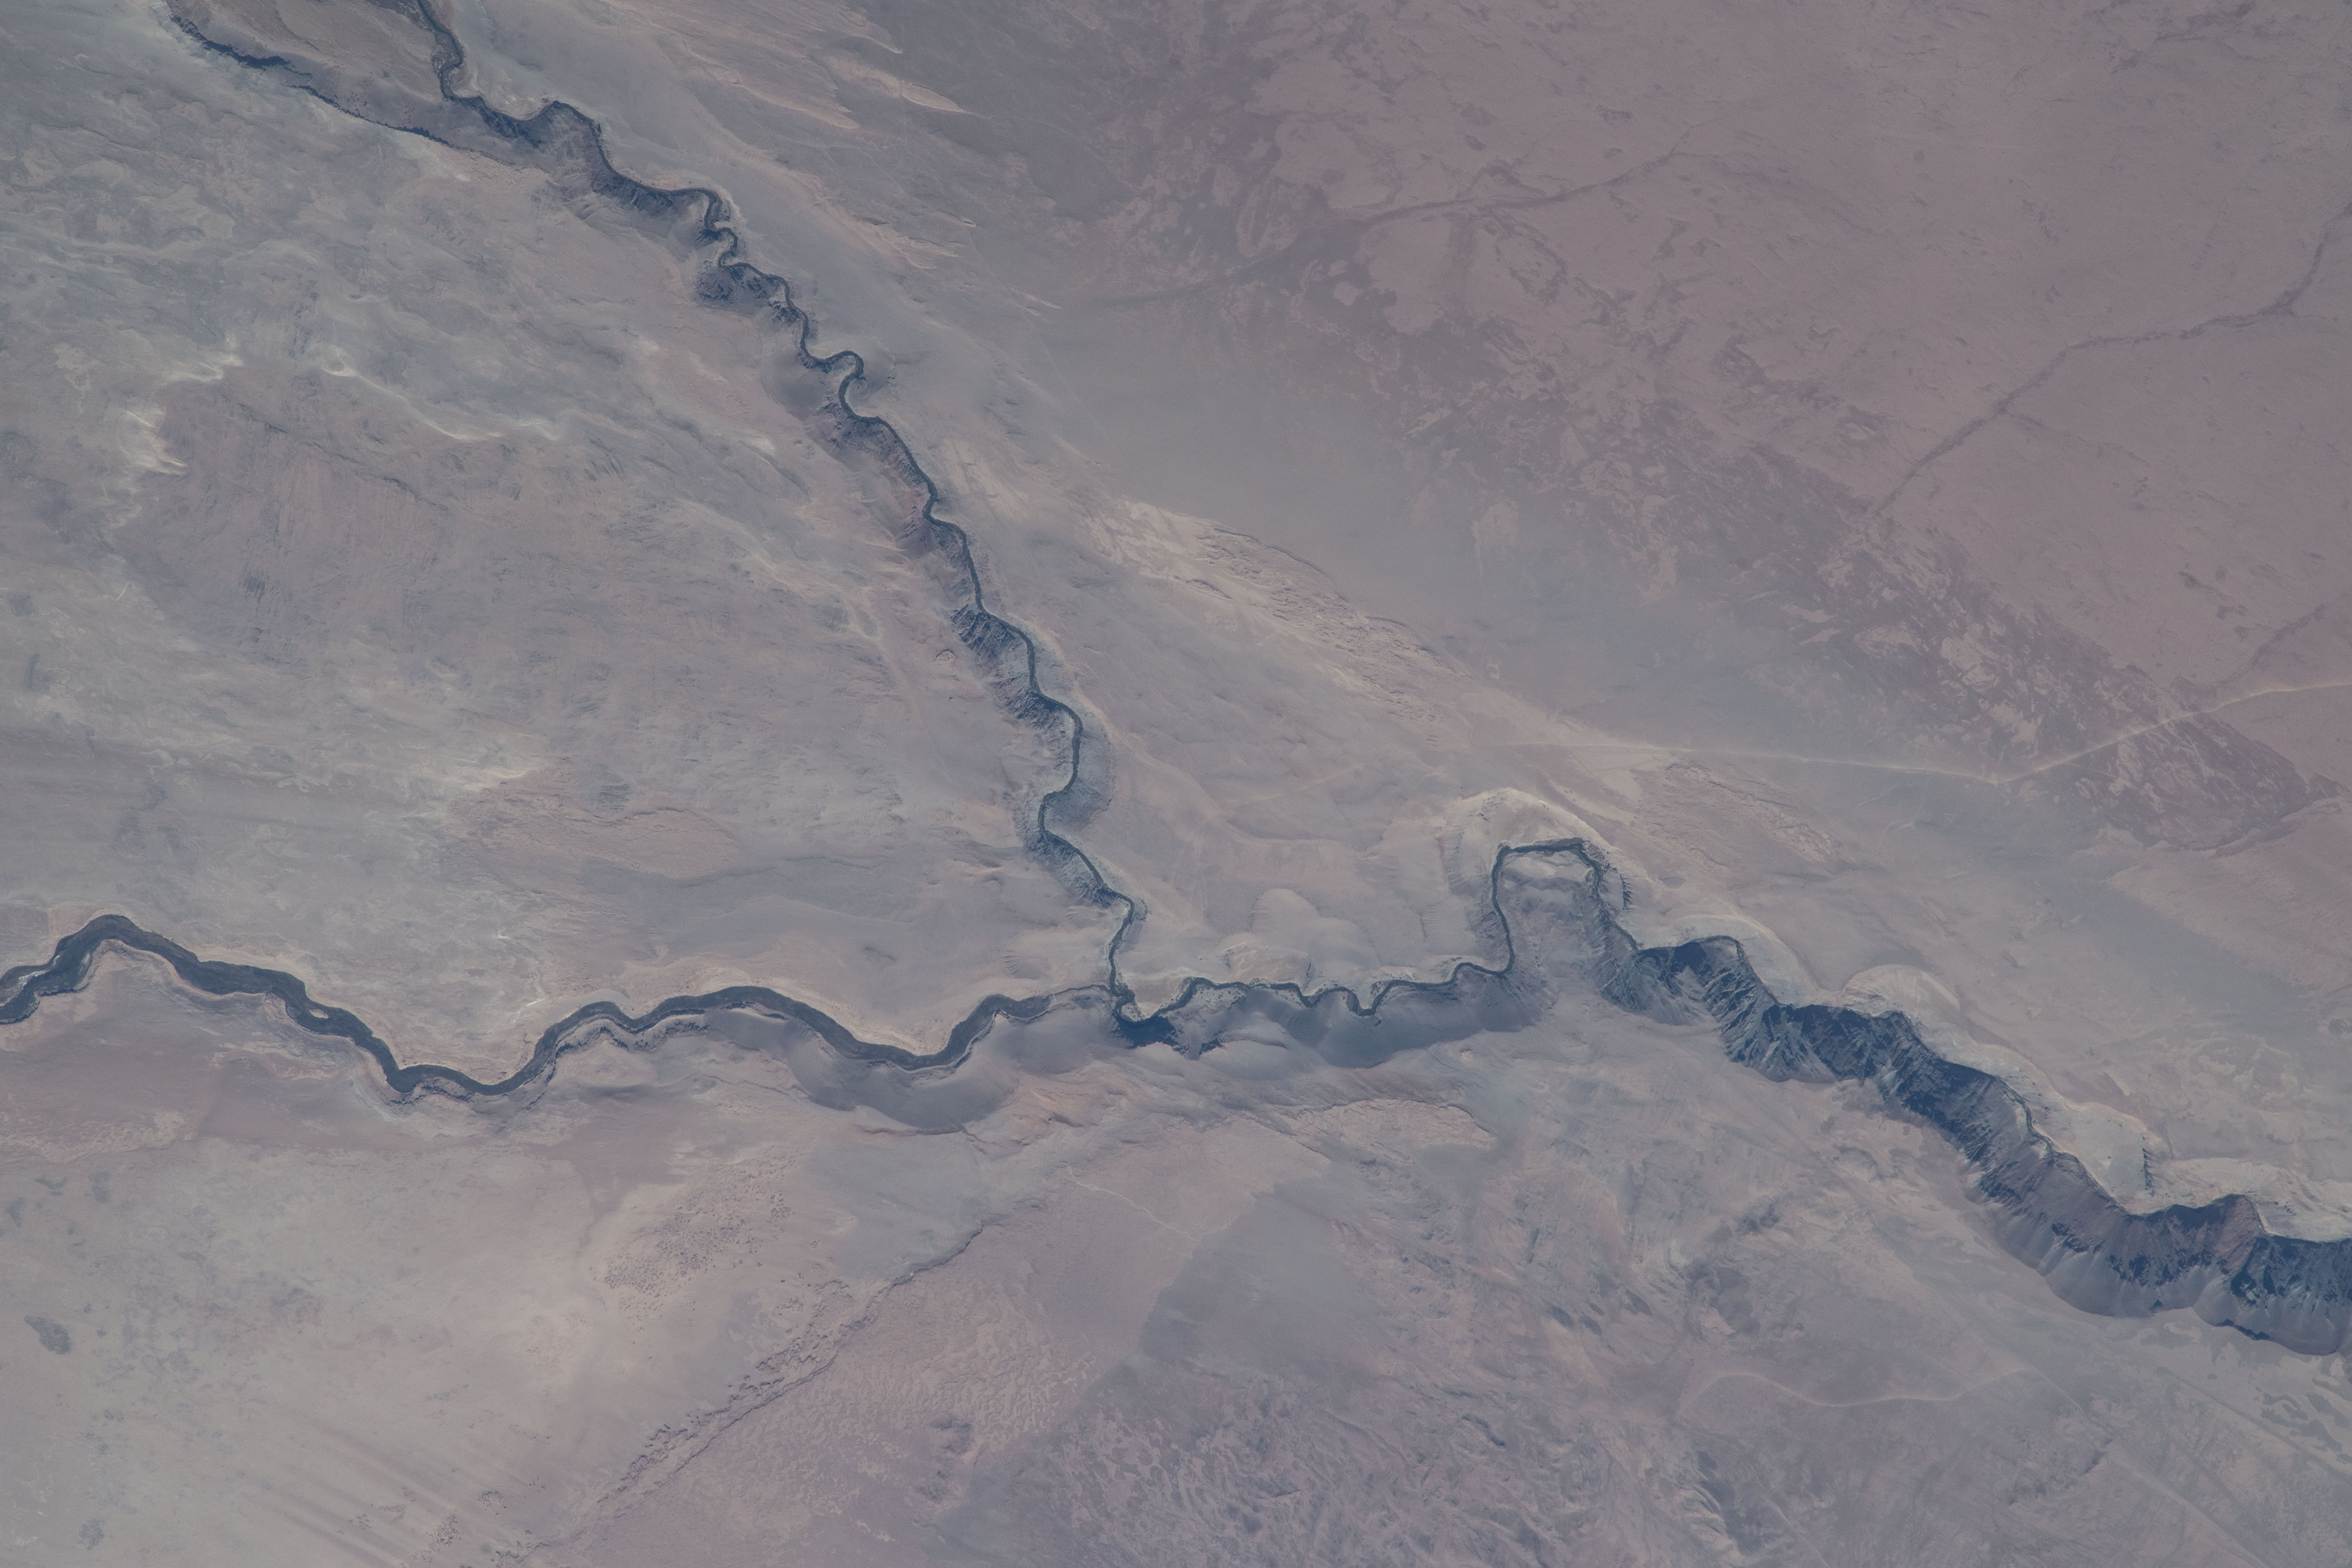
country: CHILE
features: QUEBRADA RIVER, QUILLAGUA, LOA RIVER
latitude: -21.4
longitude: -69.8
